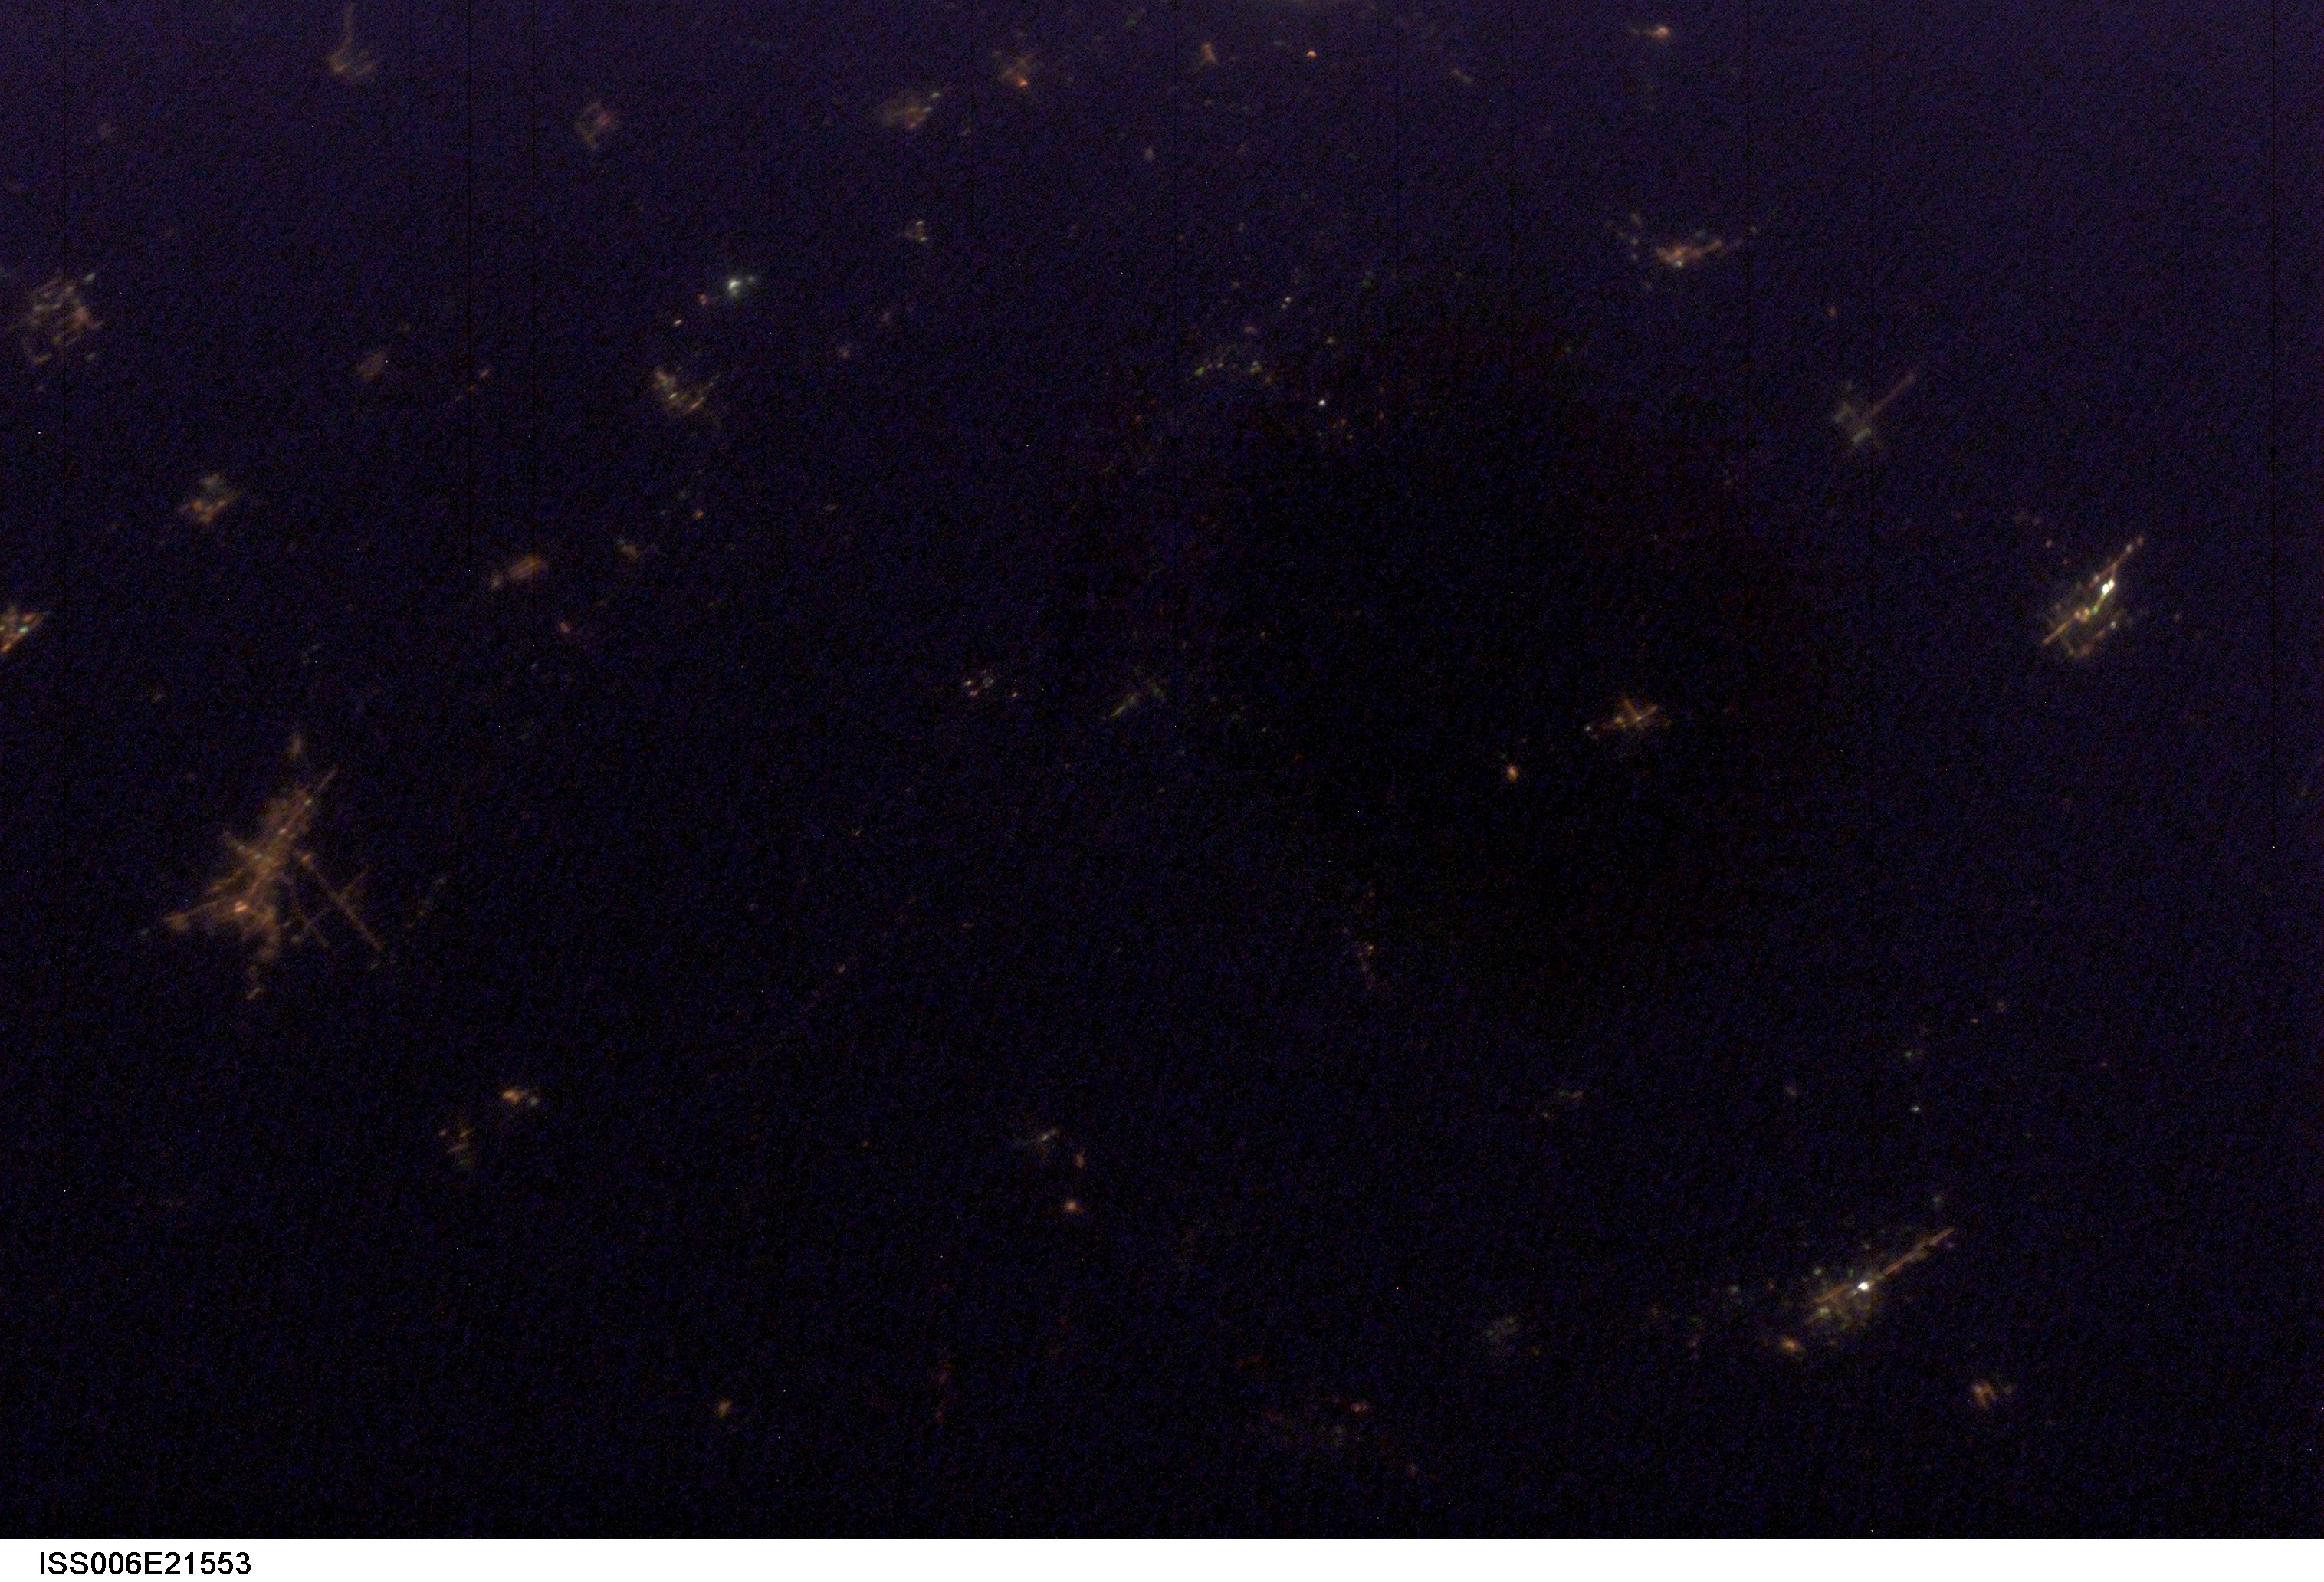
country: CHINA
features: DARK EARTHOBS
